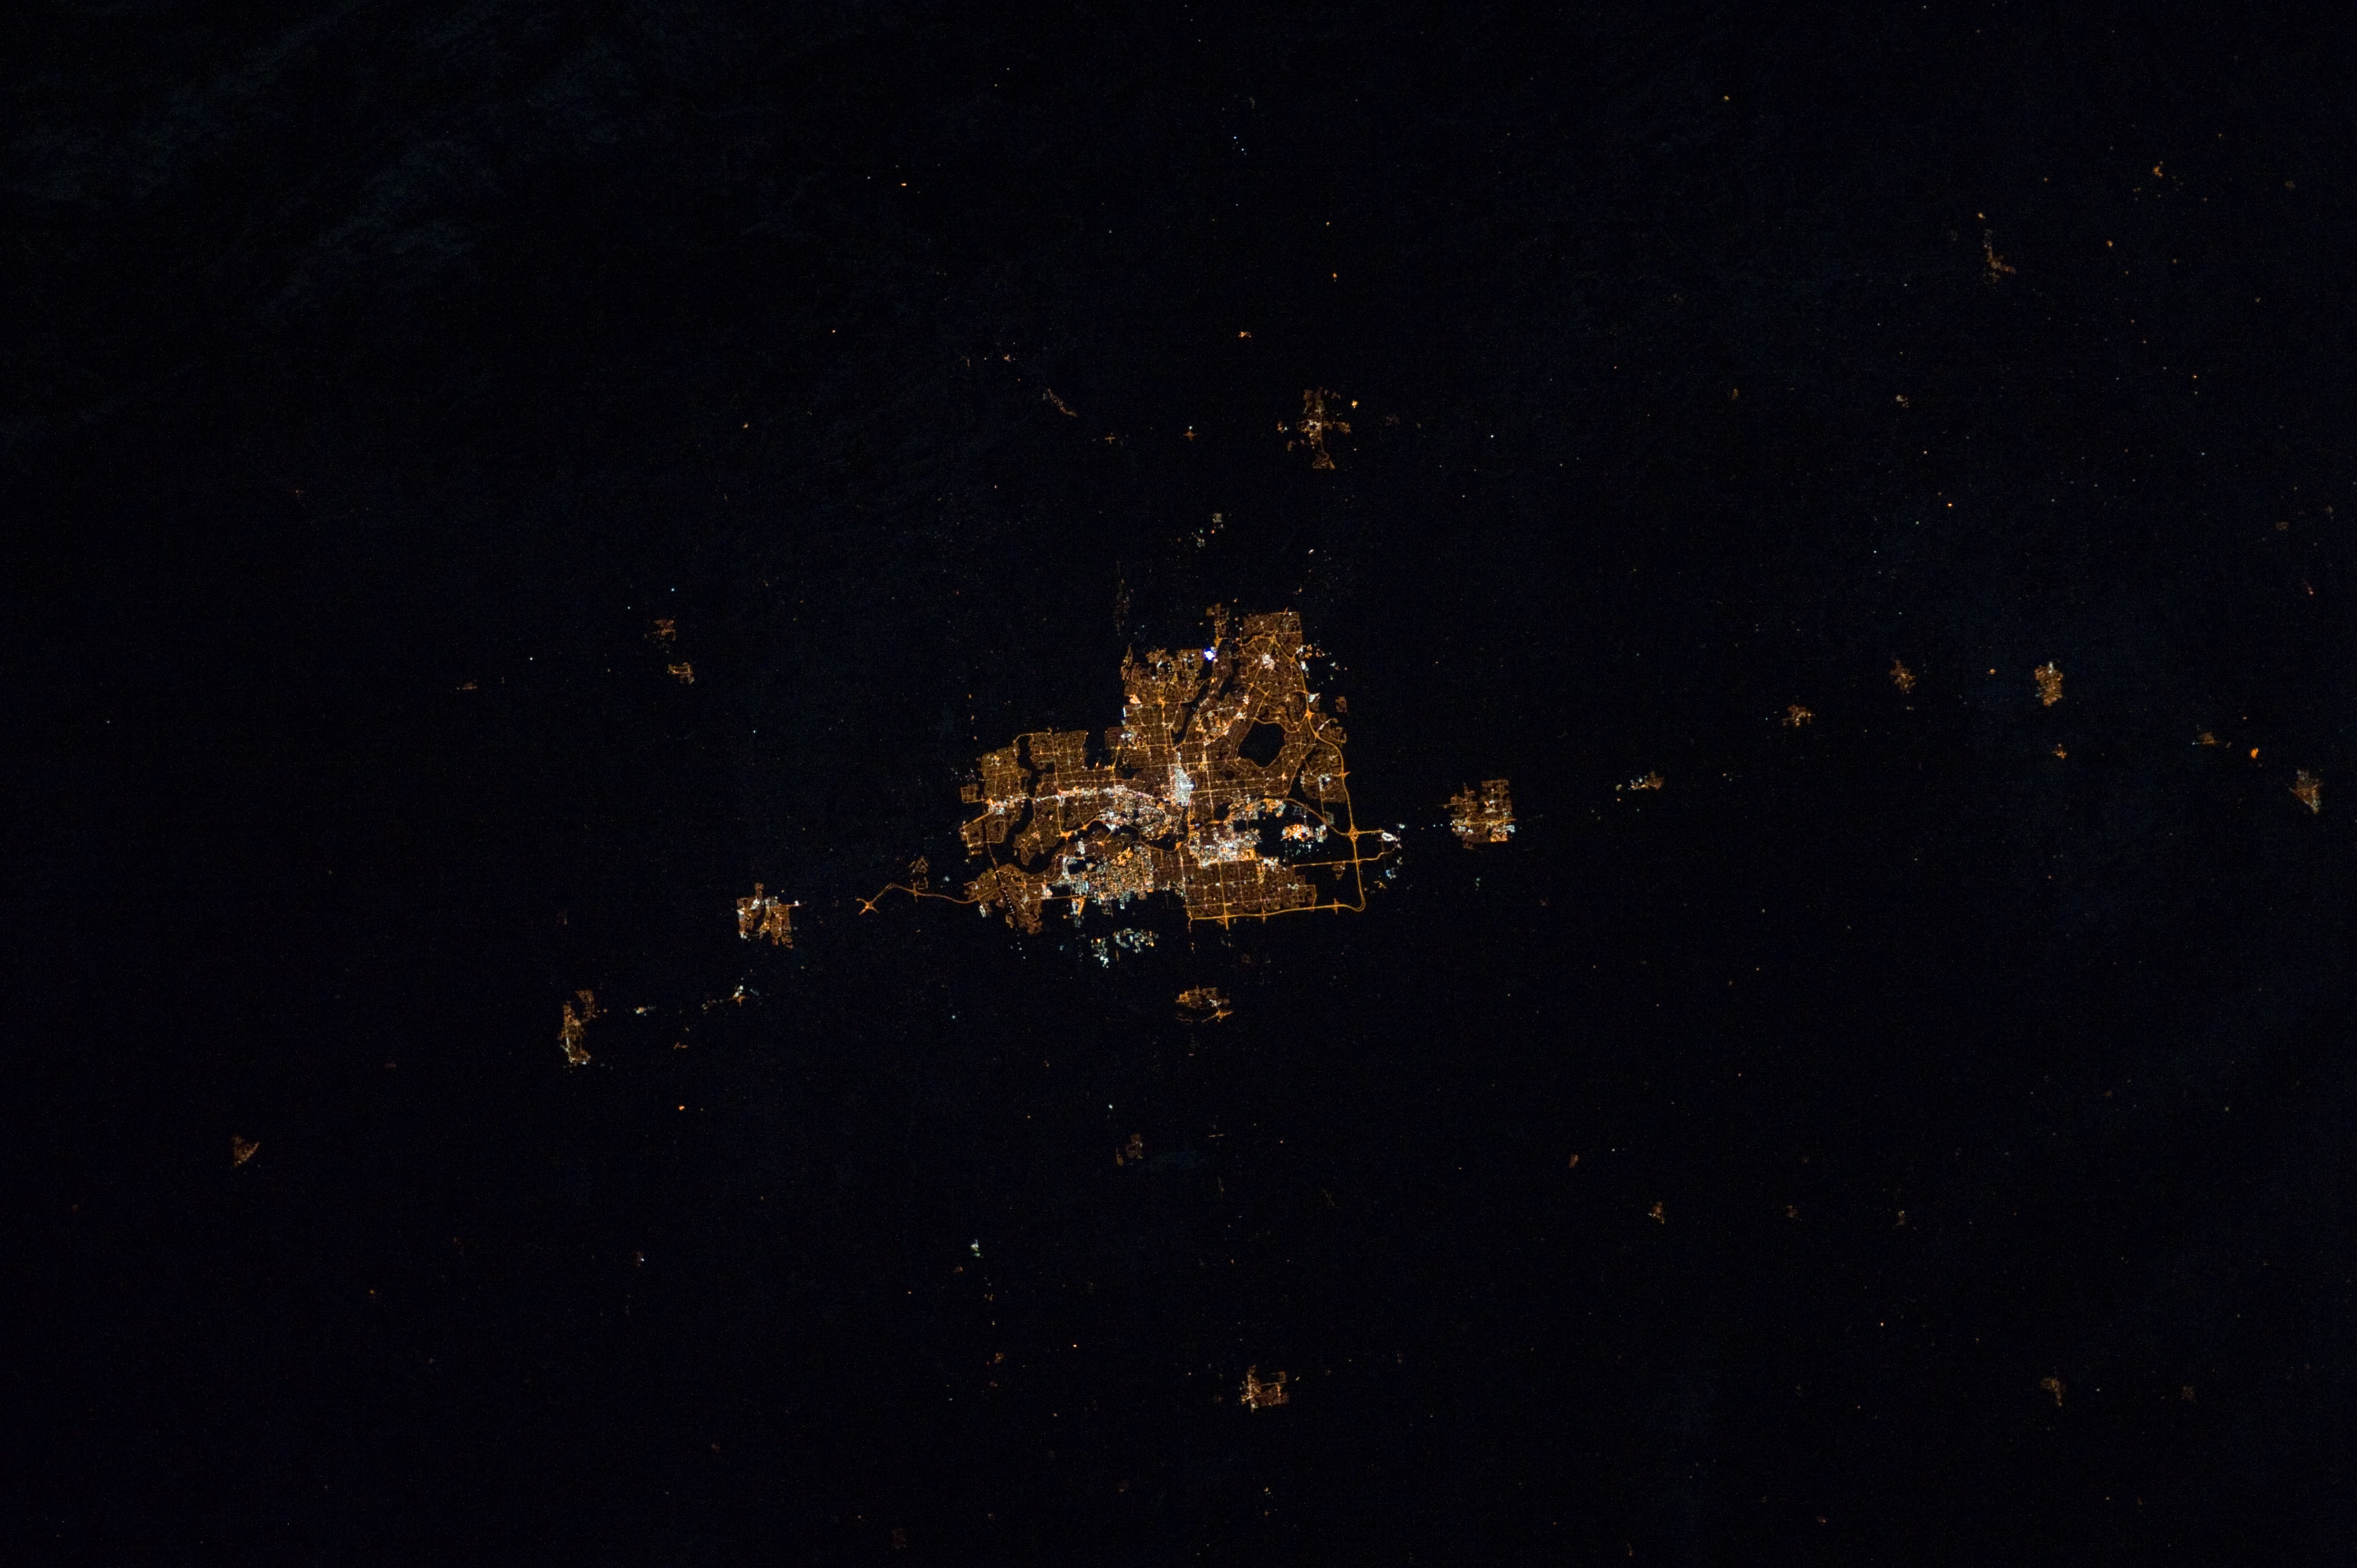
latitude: 51.2
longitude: -114.1
